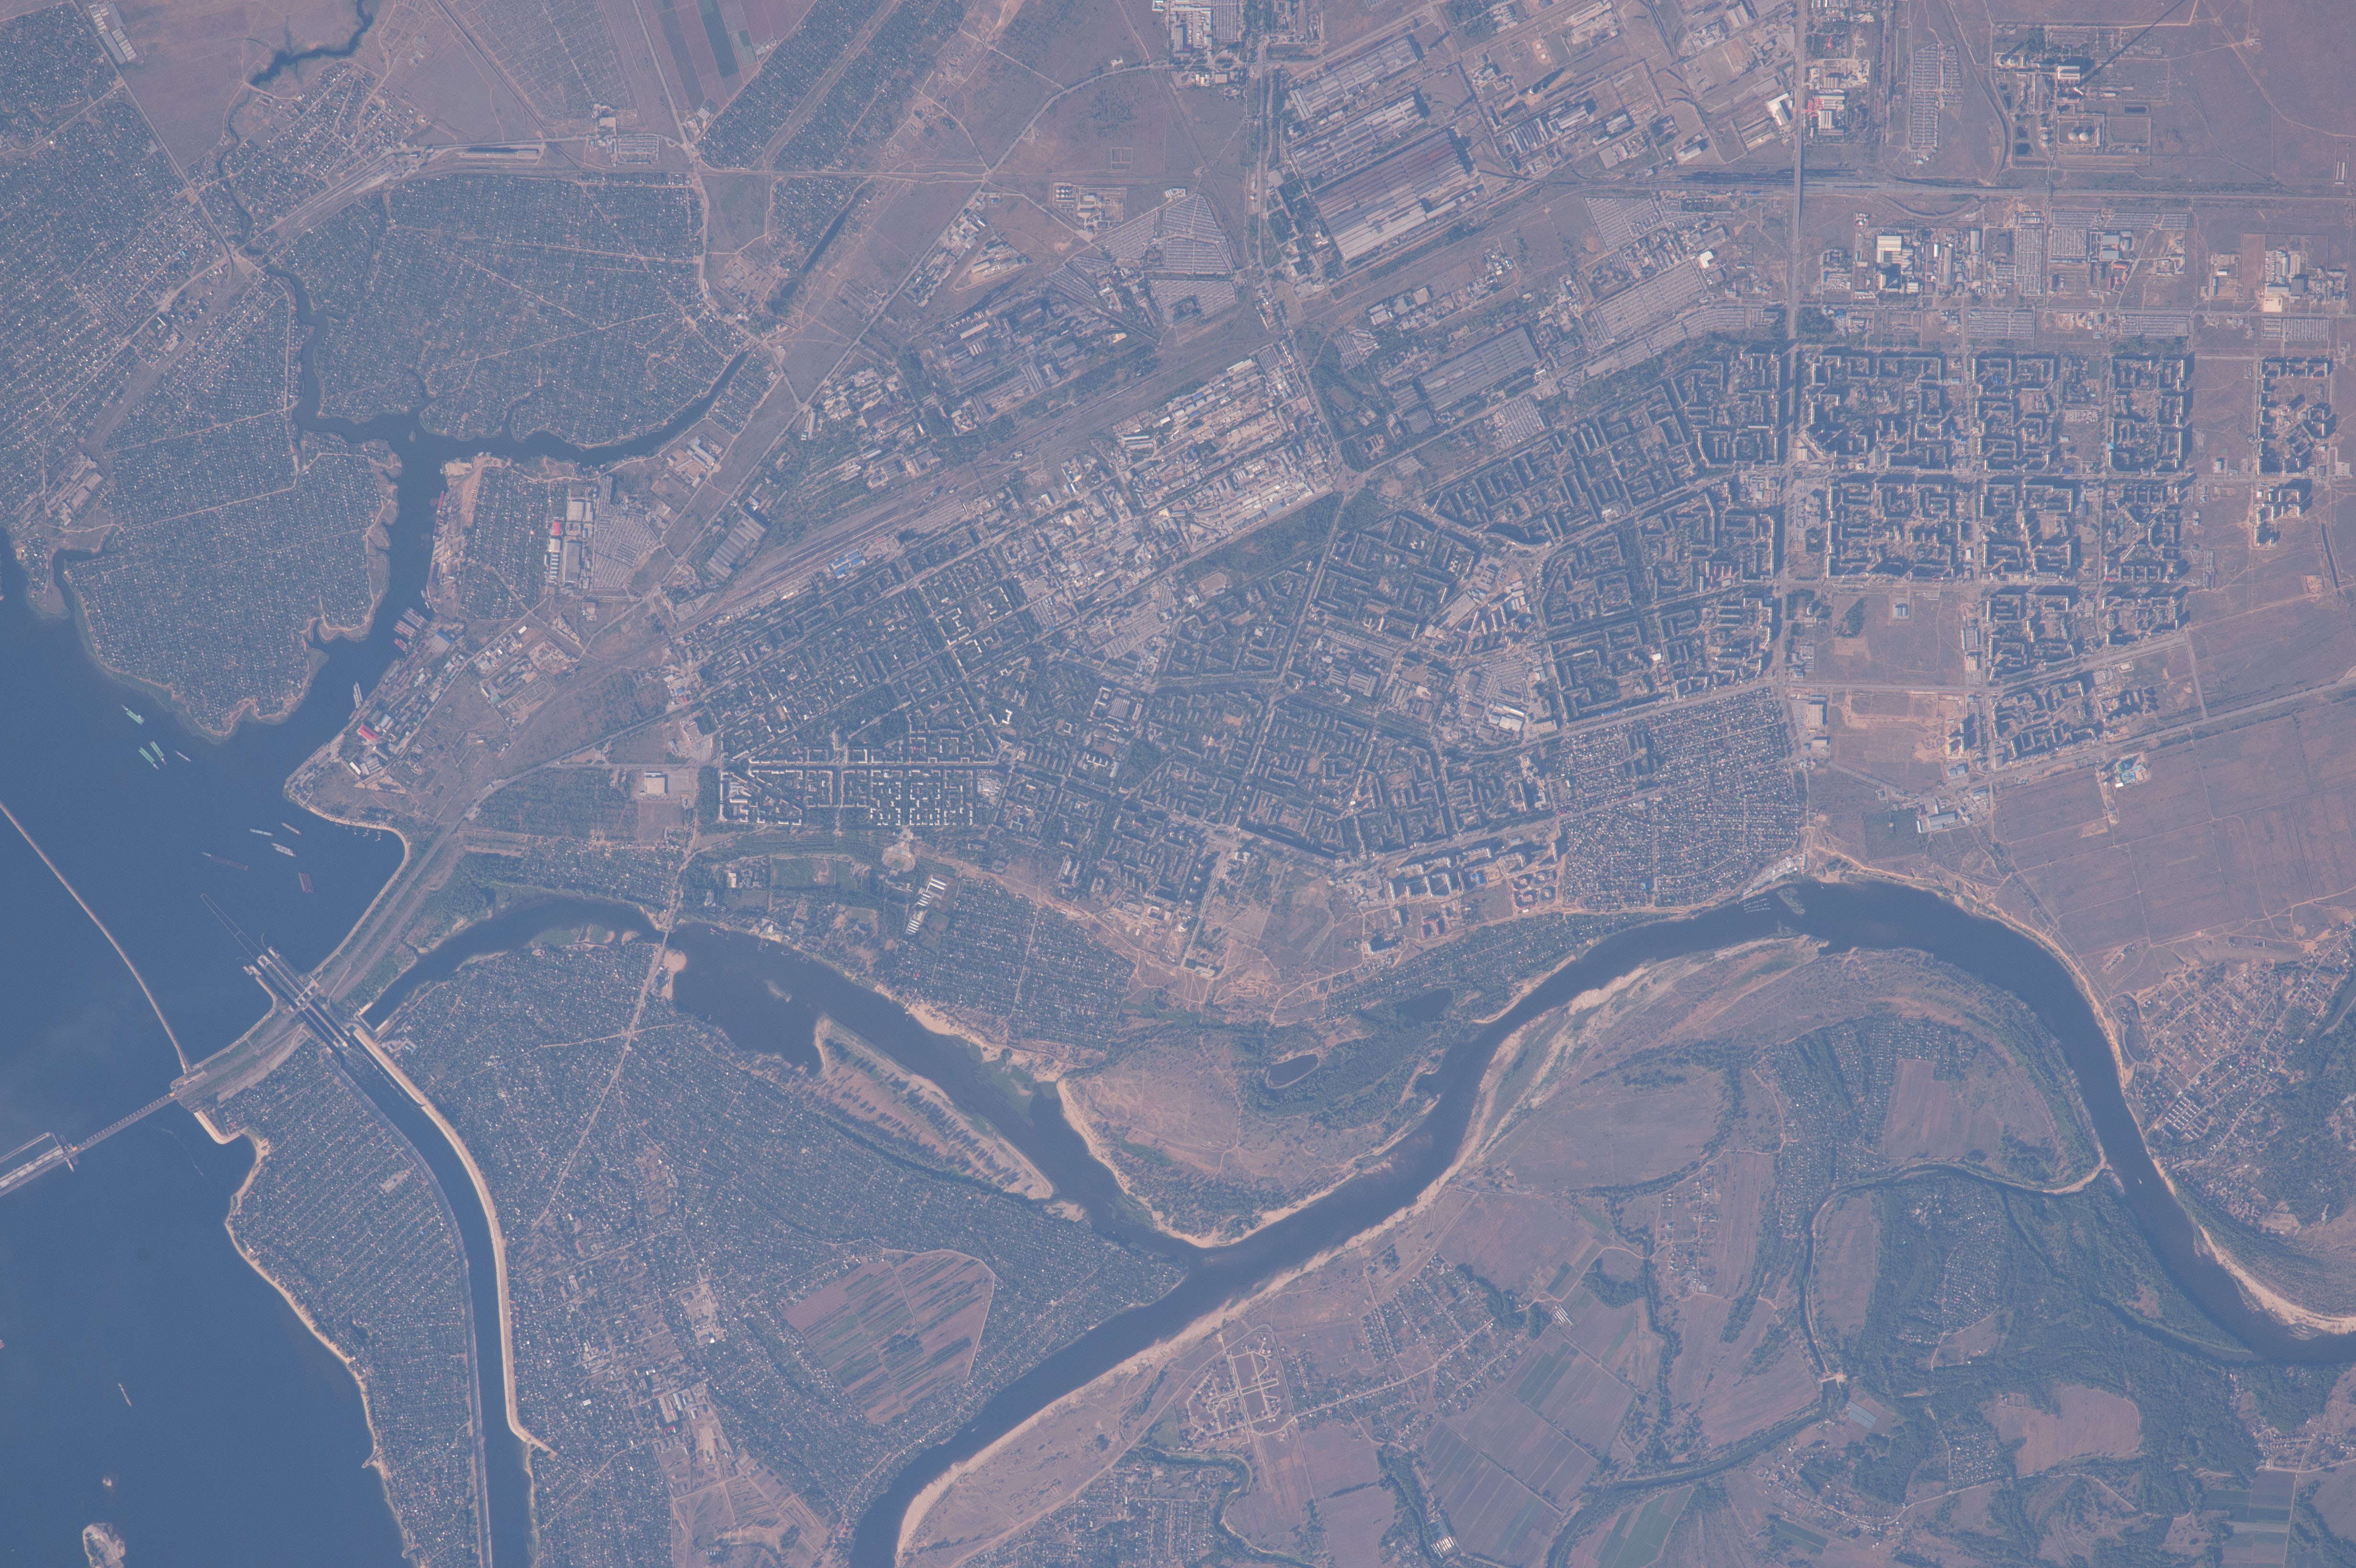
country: RUSSIAN FEDERATION
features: AKHTUBA R., VOLZHSKIY, URBAN AREAS, VOLGA R., ROADS, AGR.
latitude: 48.8
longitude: 44.8
